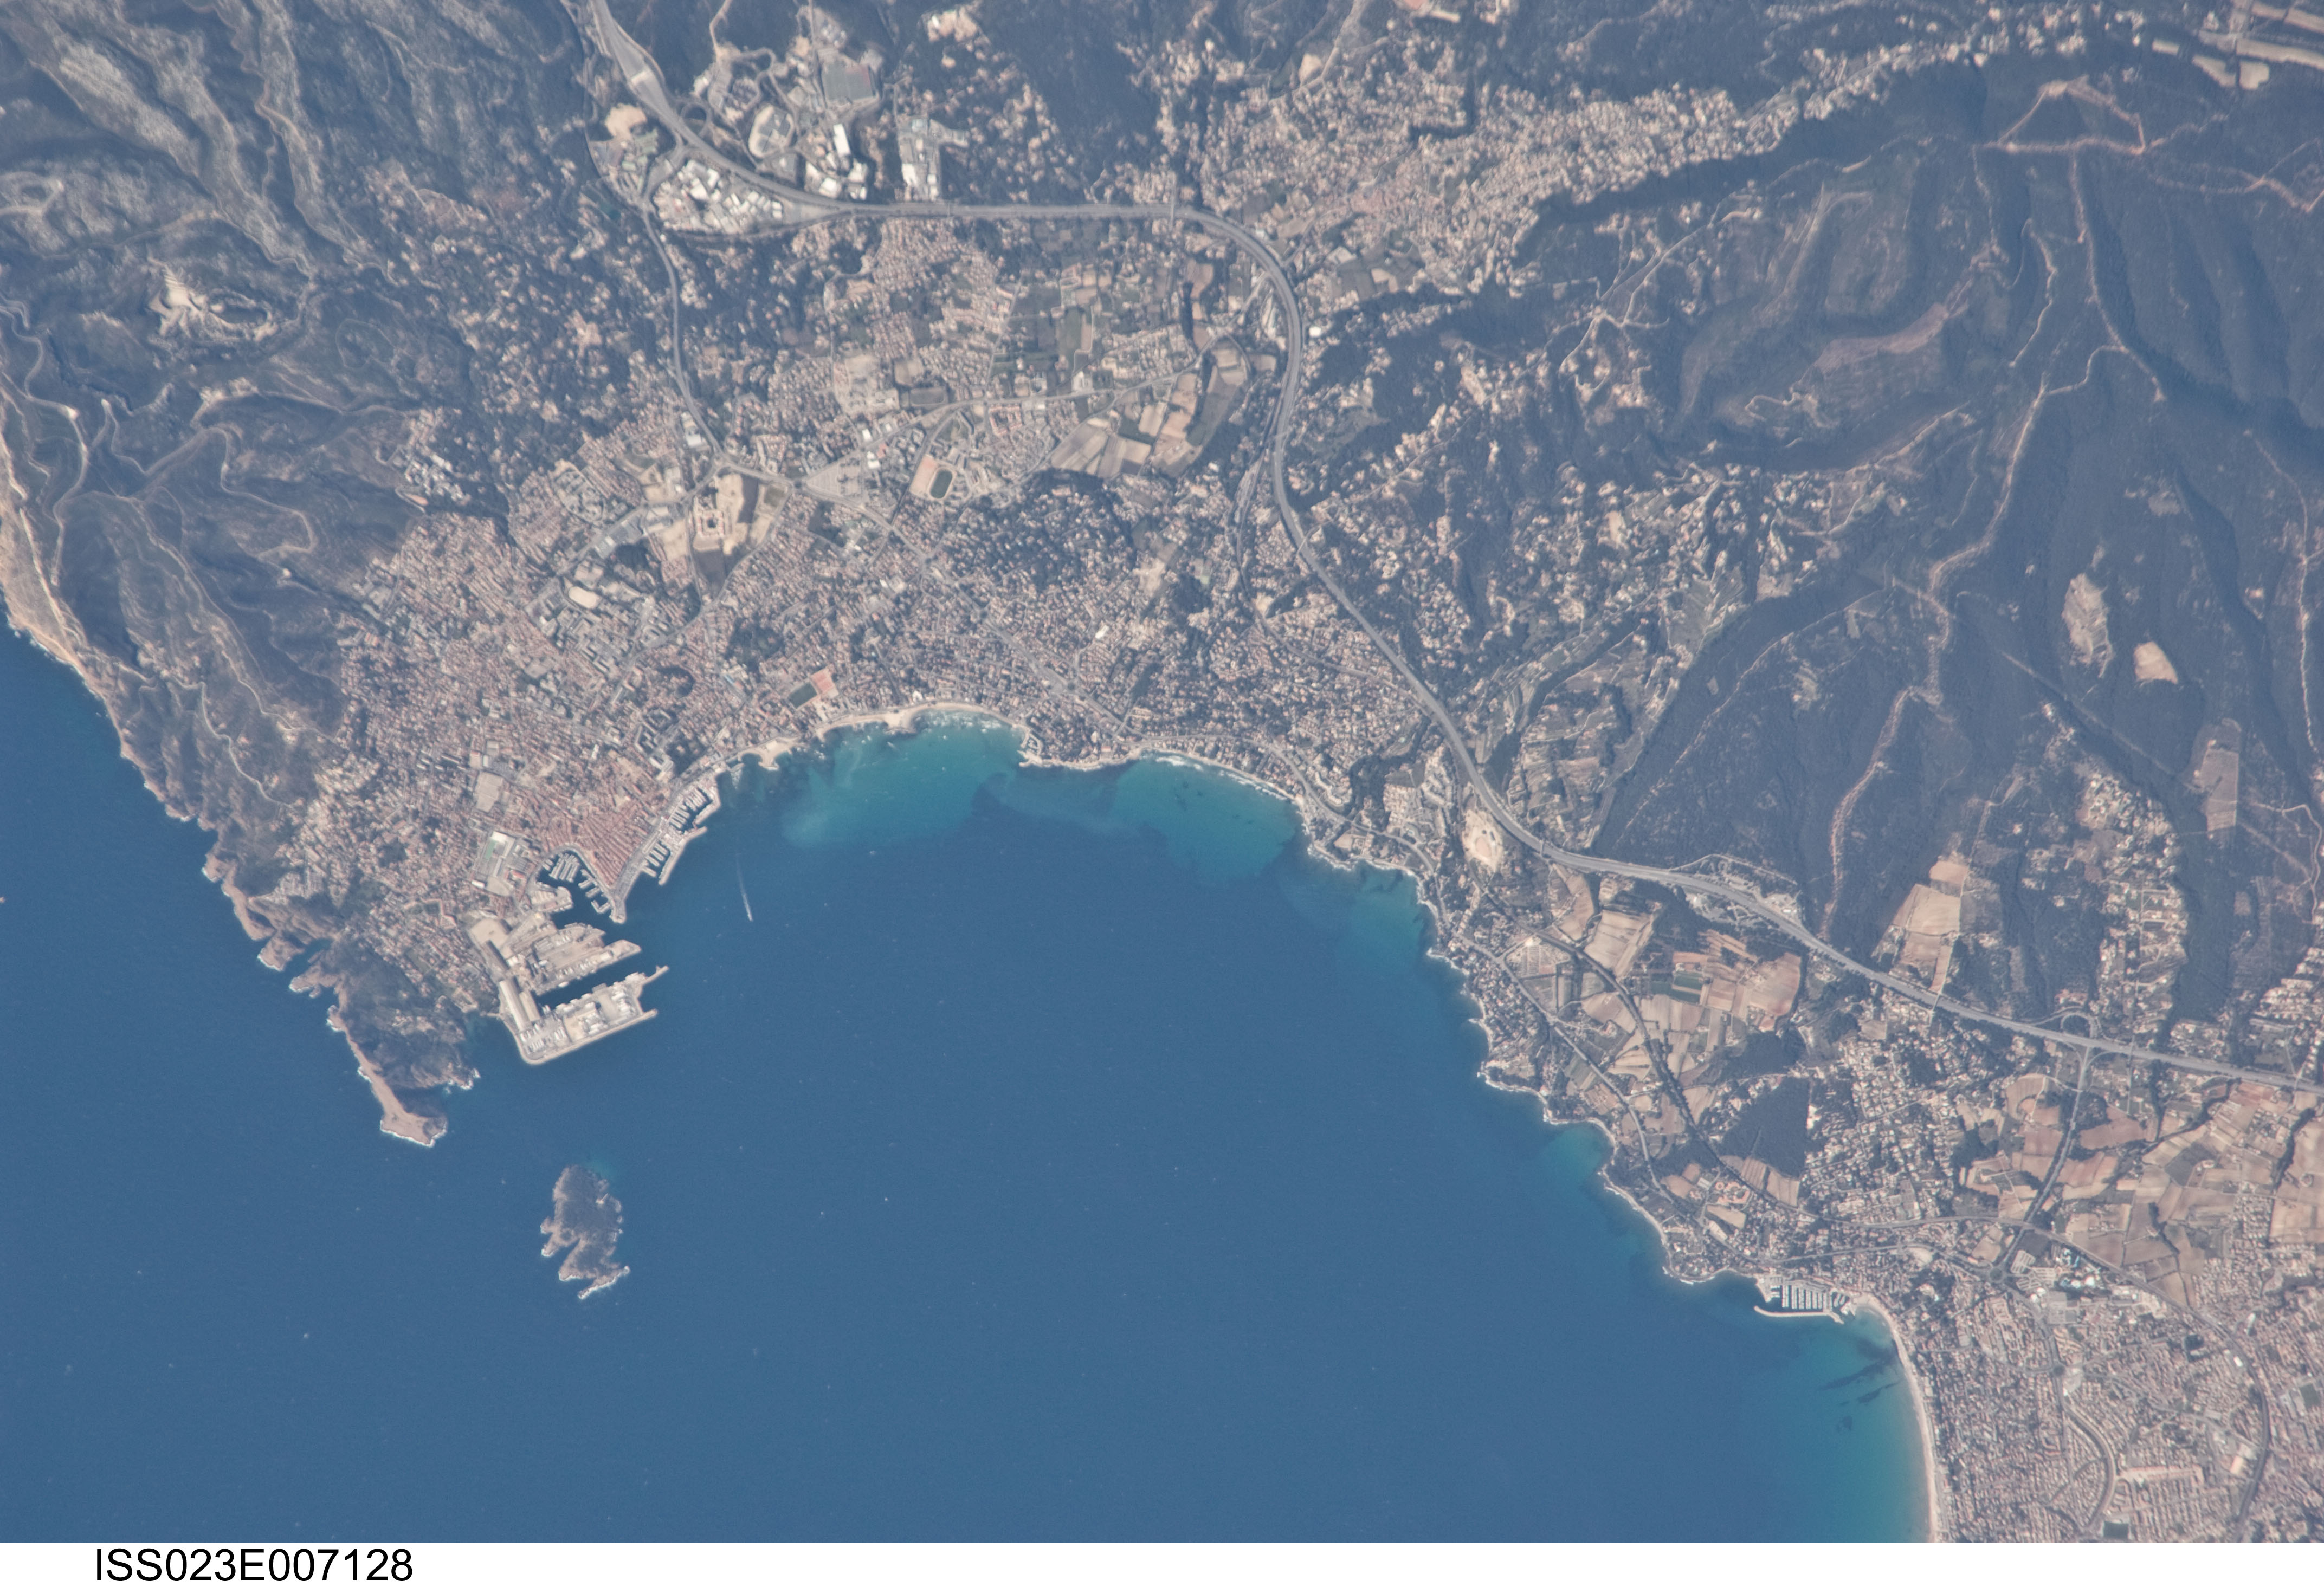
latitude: 43.2
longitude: 5.6
